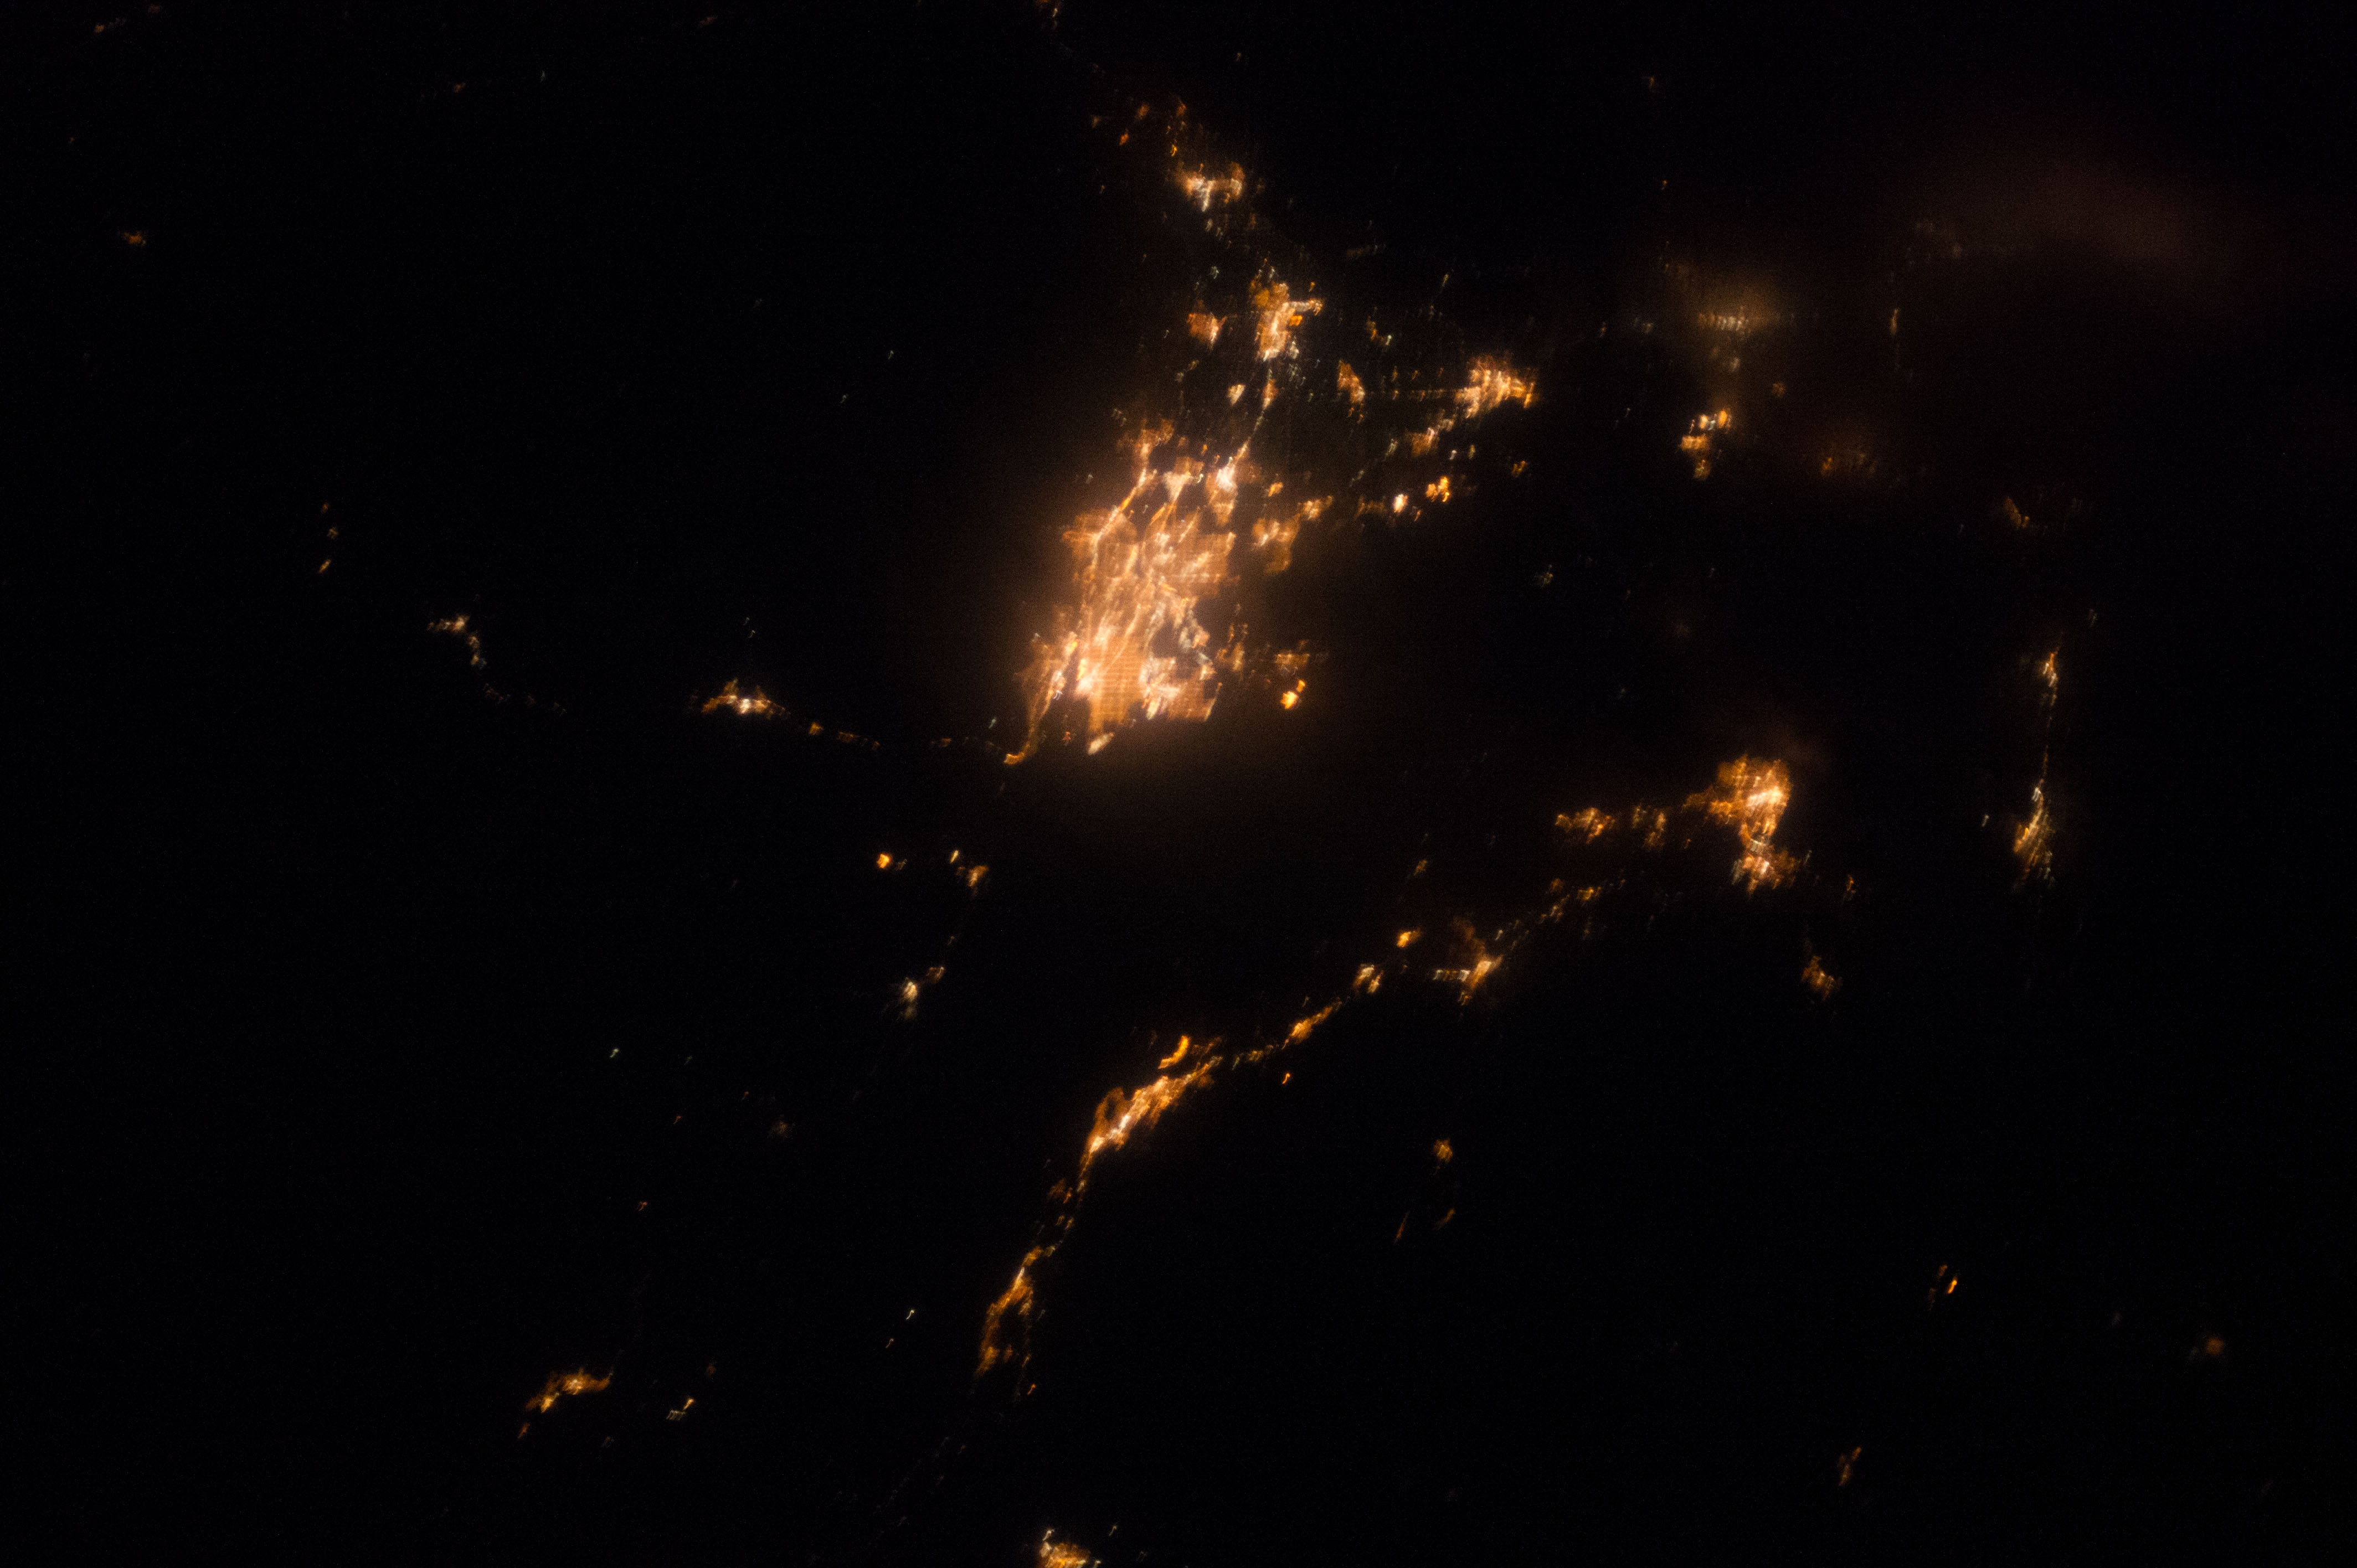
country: CANADA-BC
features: CY.
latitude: 49.0
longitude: -123.5
